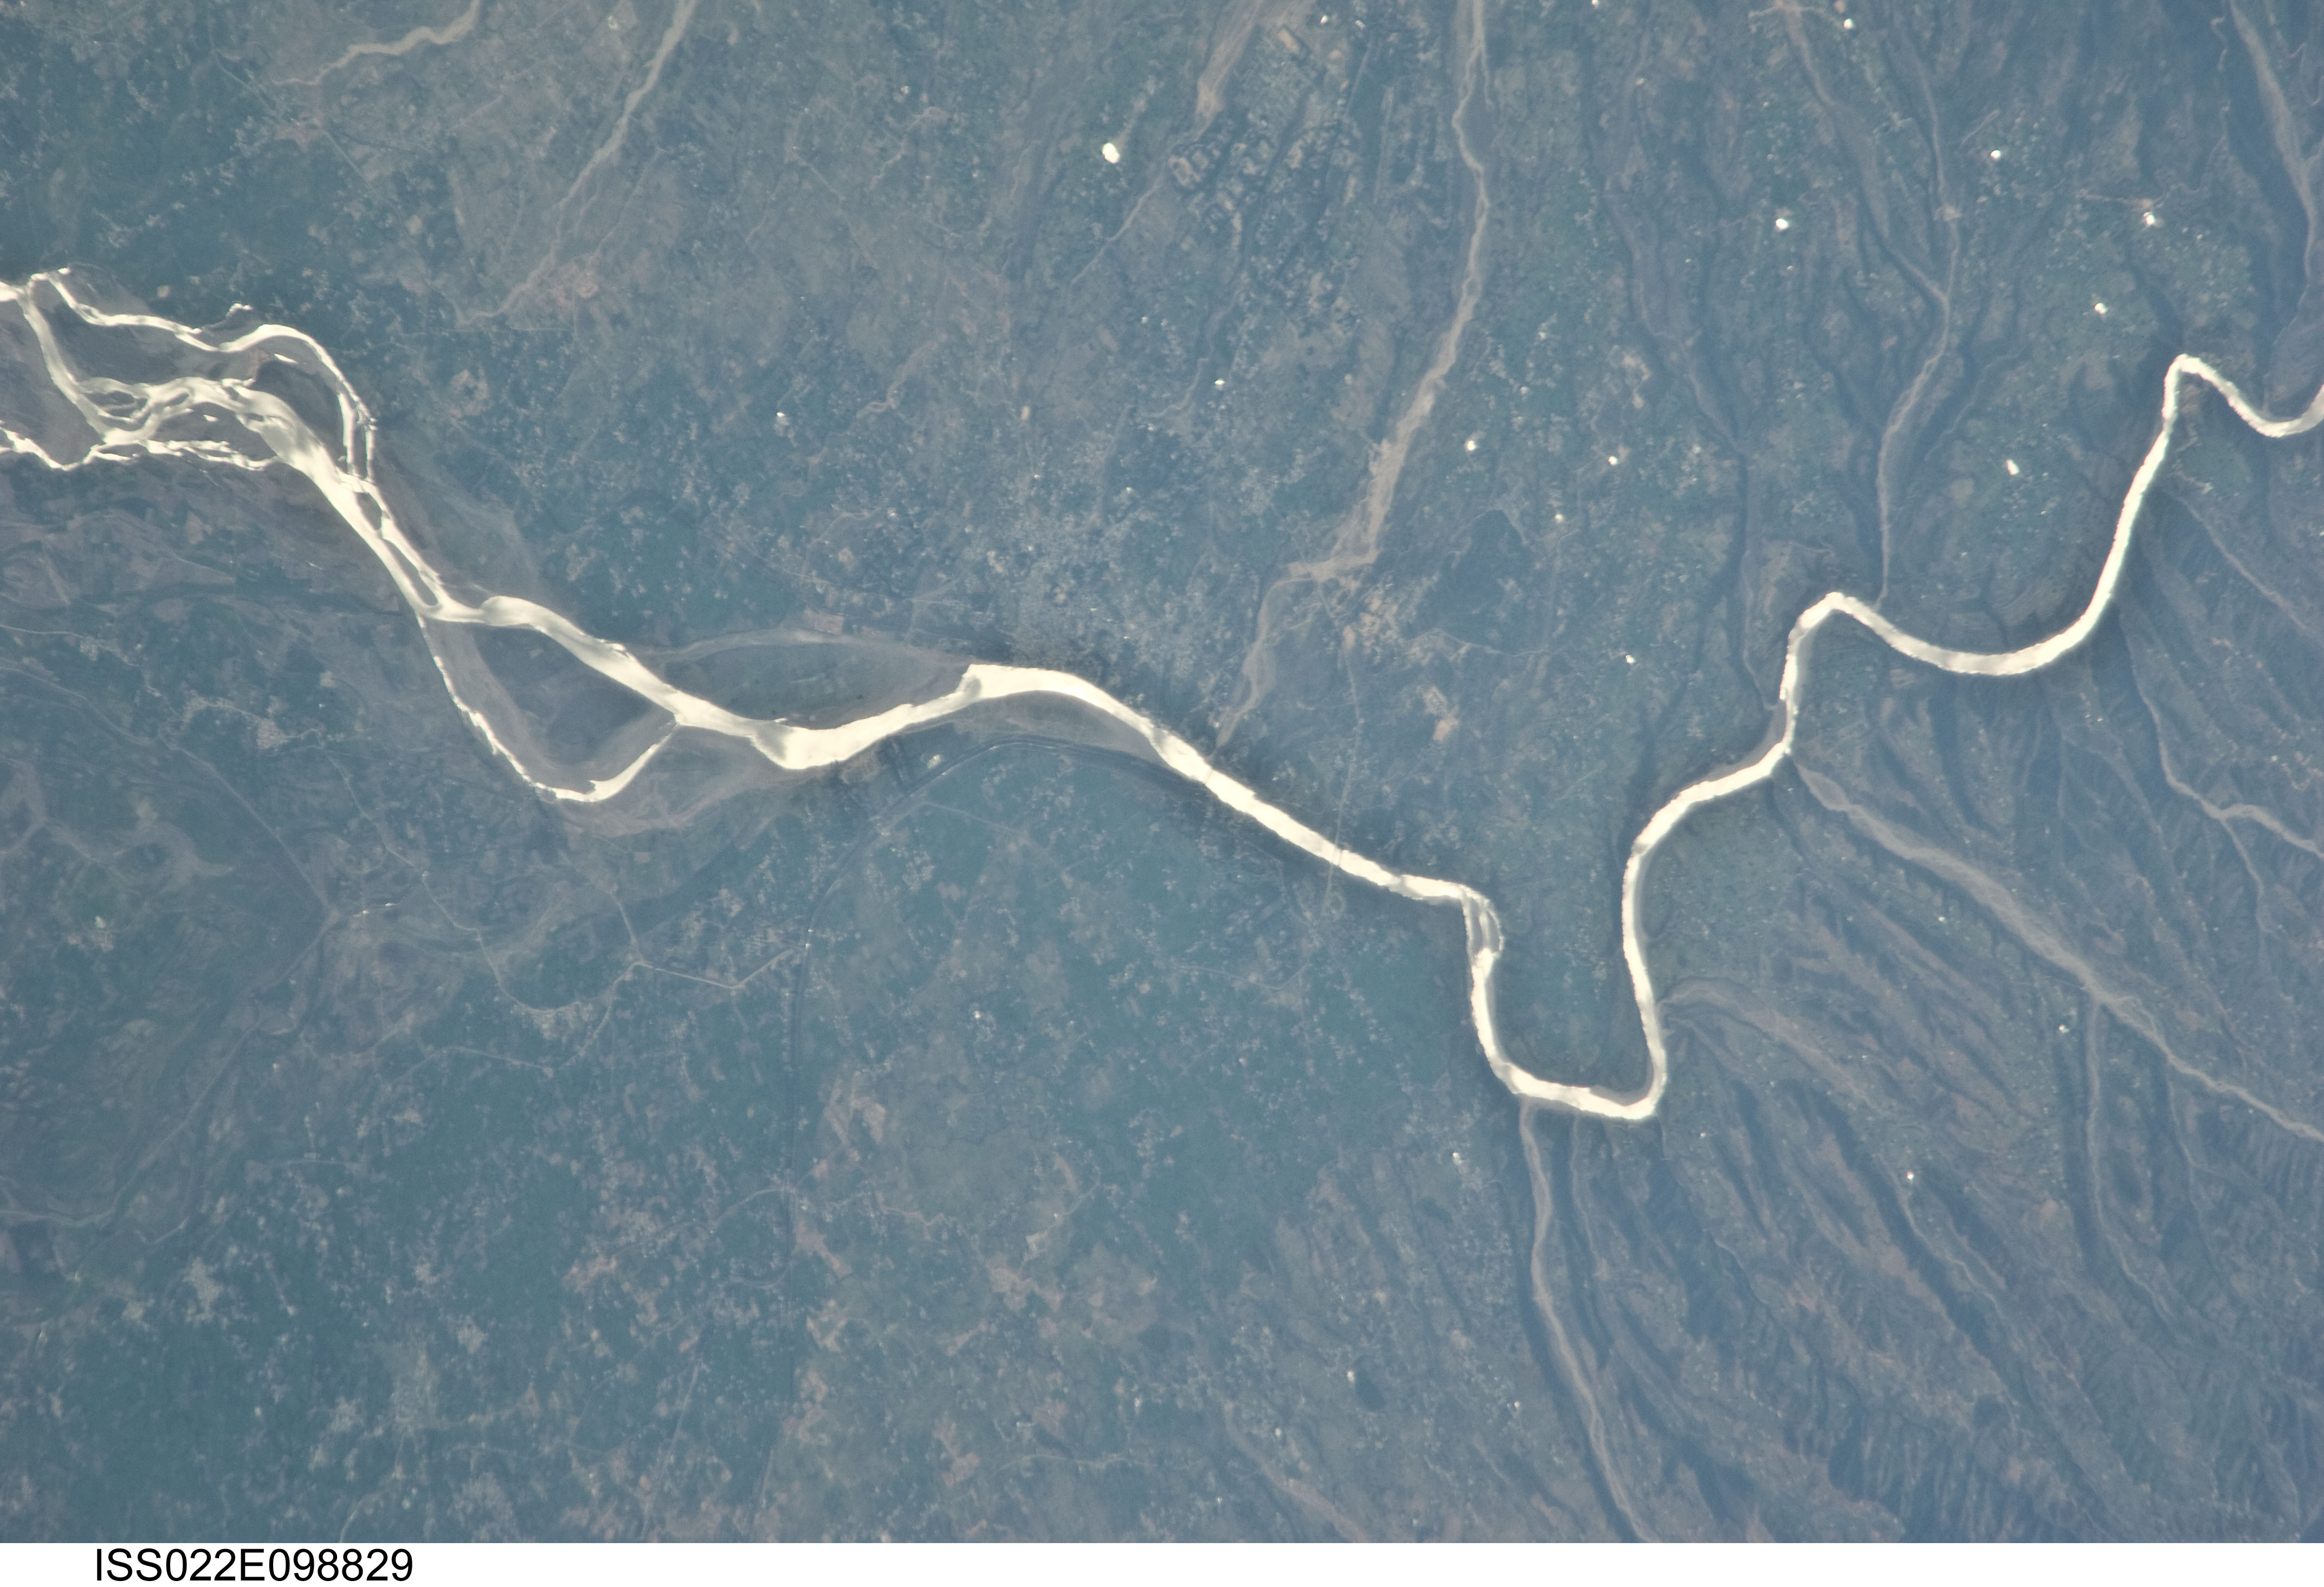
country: INDIA
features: CHENAB RIVER, AKHNOOR, AGR.
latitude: 32.9
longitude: 74.8
